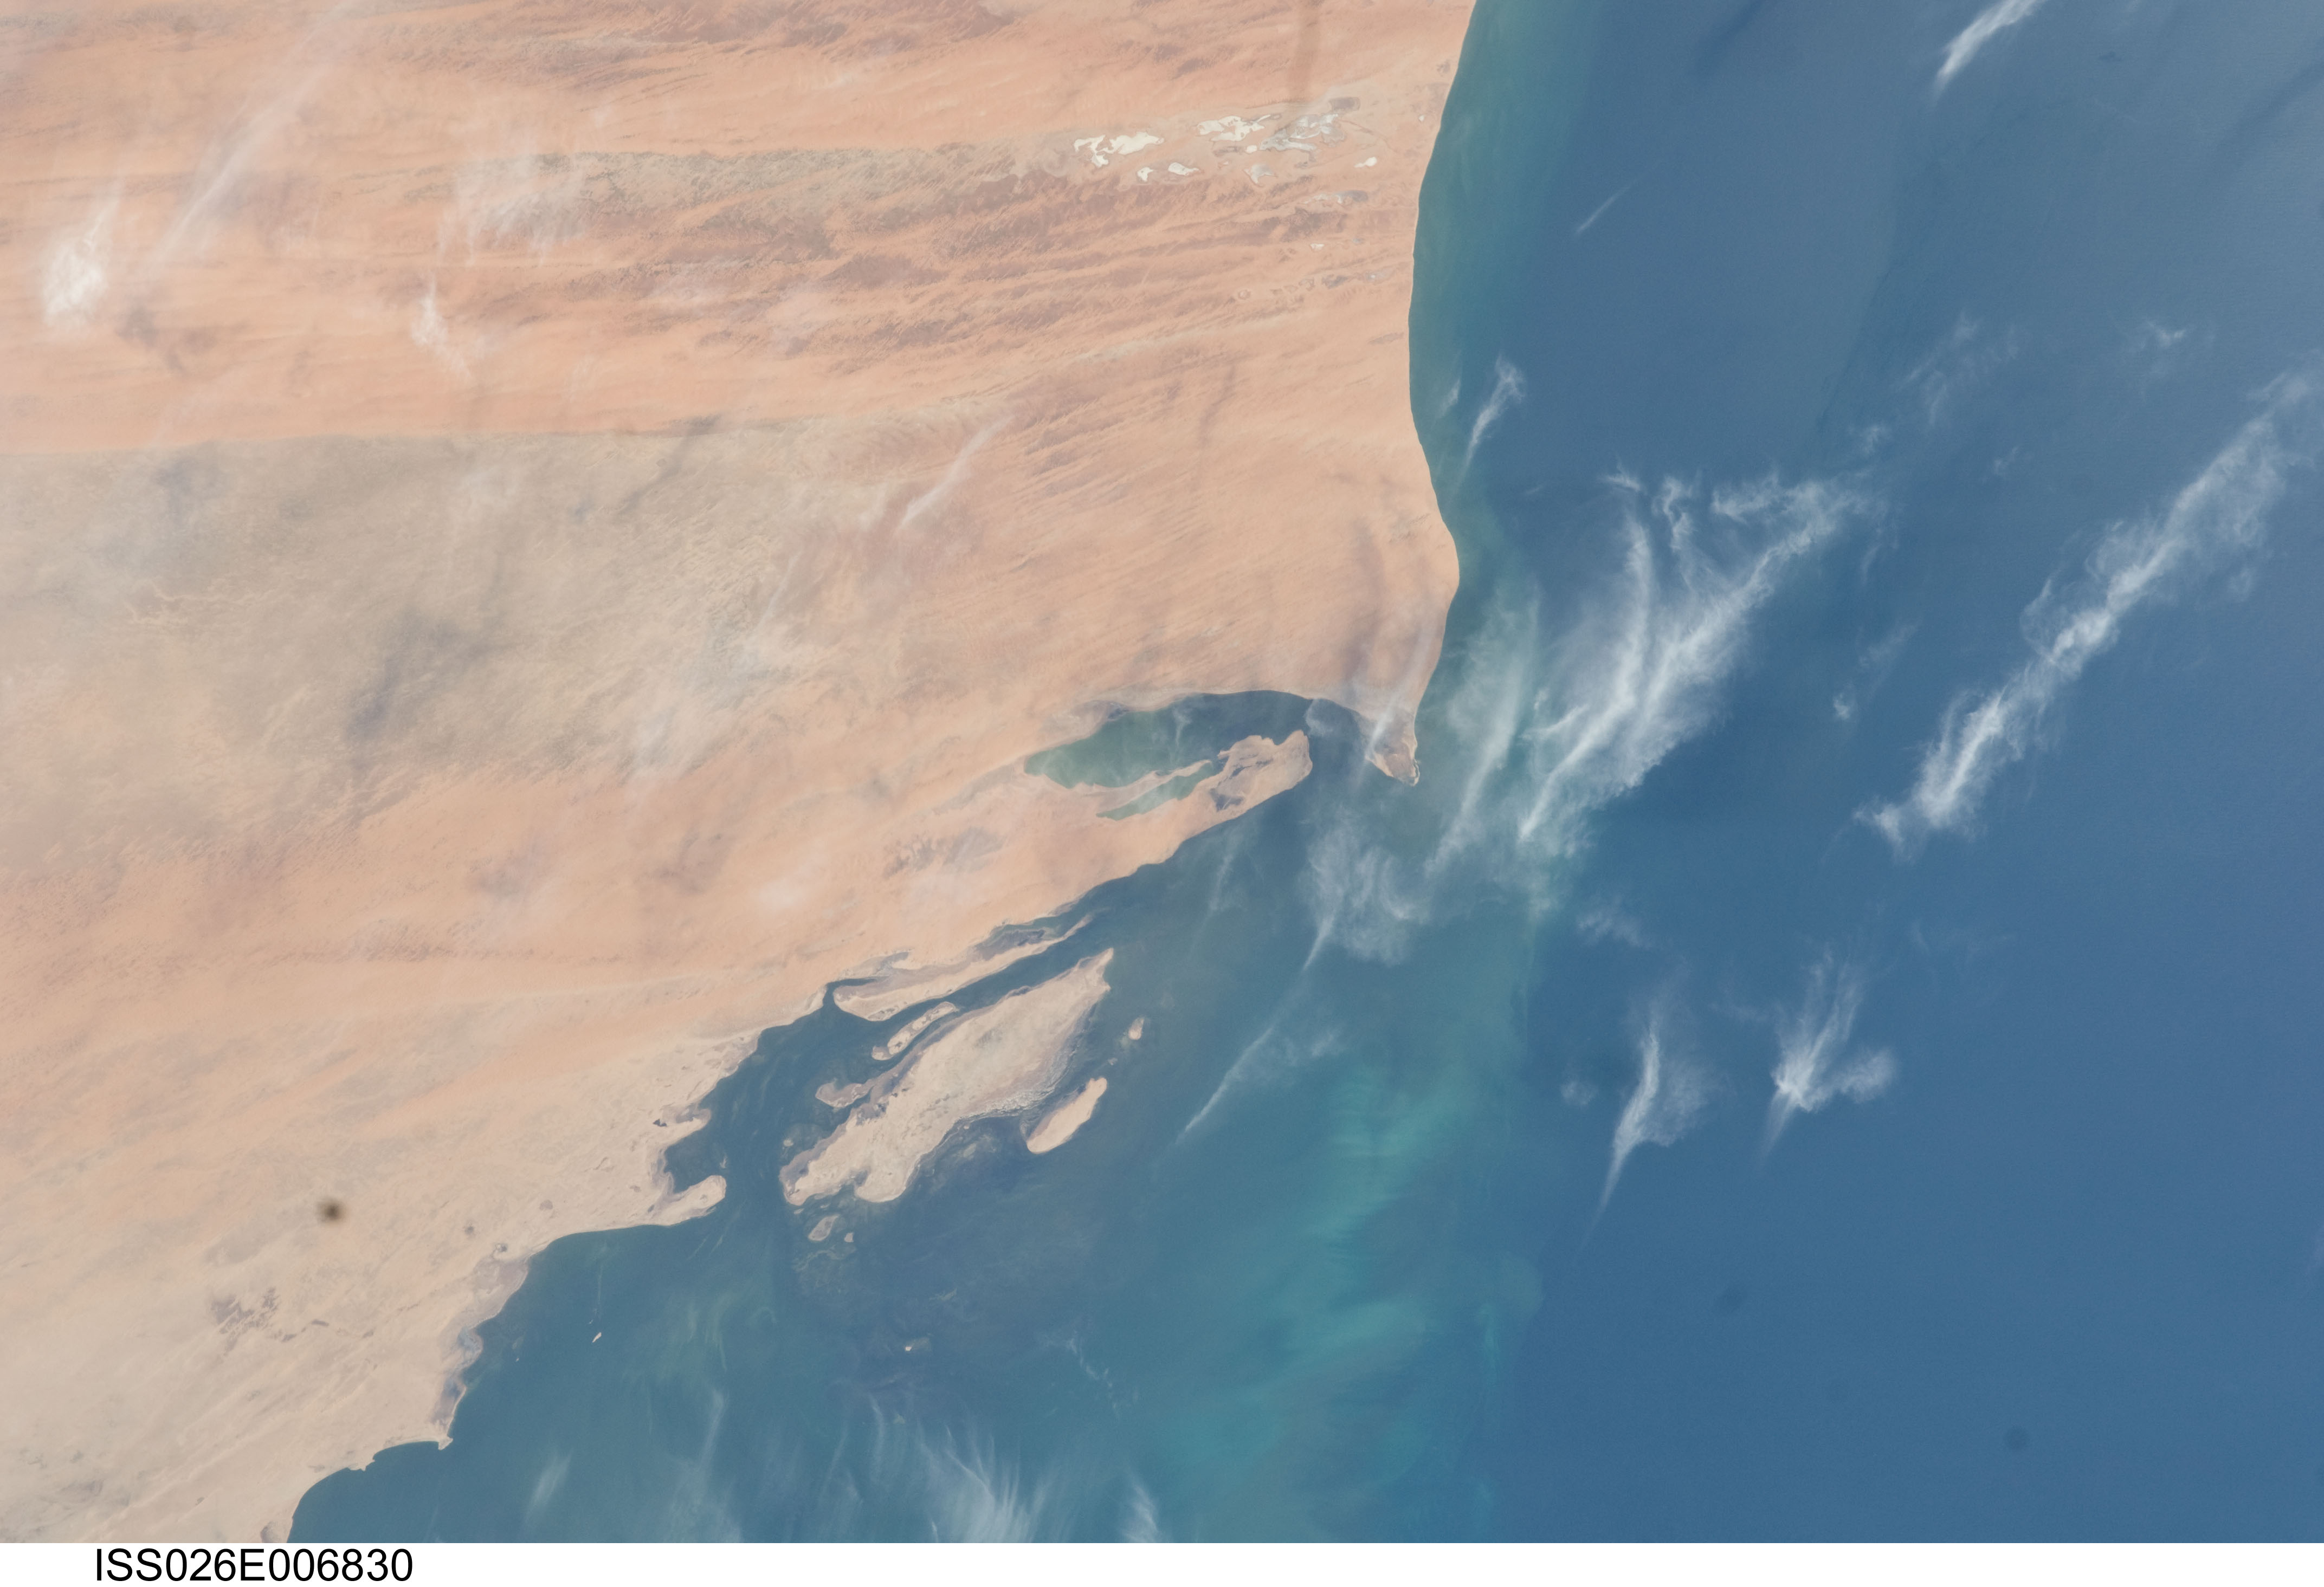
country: MAURITANIA
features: ATLANTIC O., TIDRA I. C. TIMIRIST, ISLETS, DUNES
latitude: 19.5
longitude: -16.5
